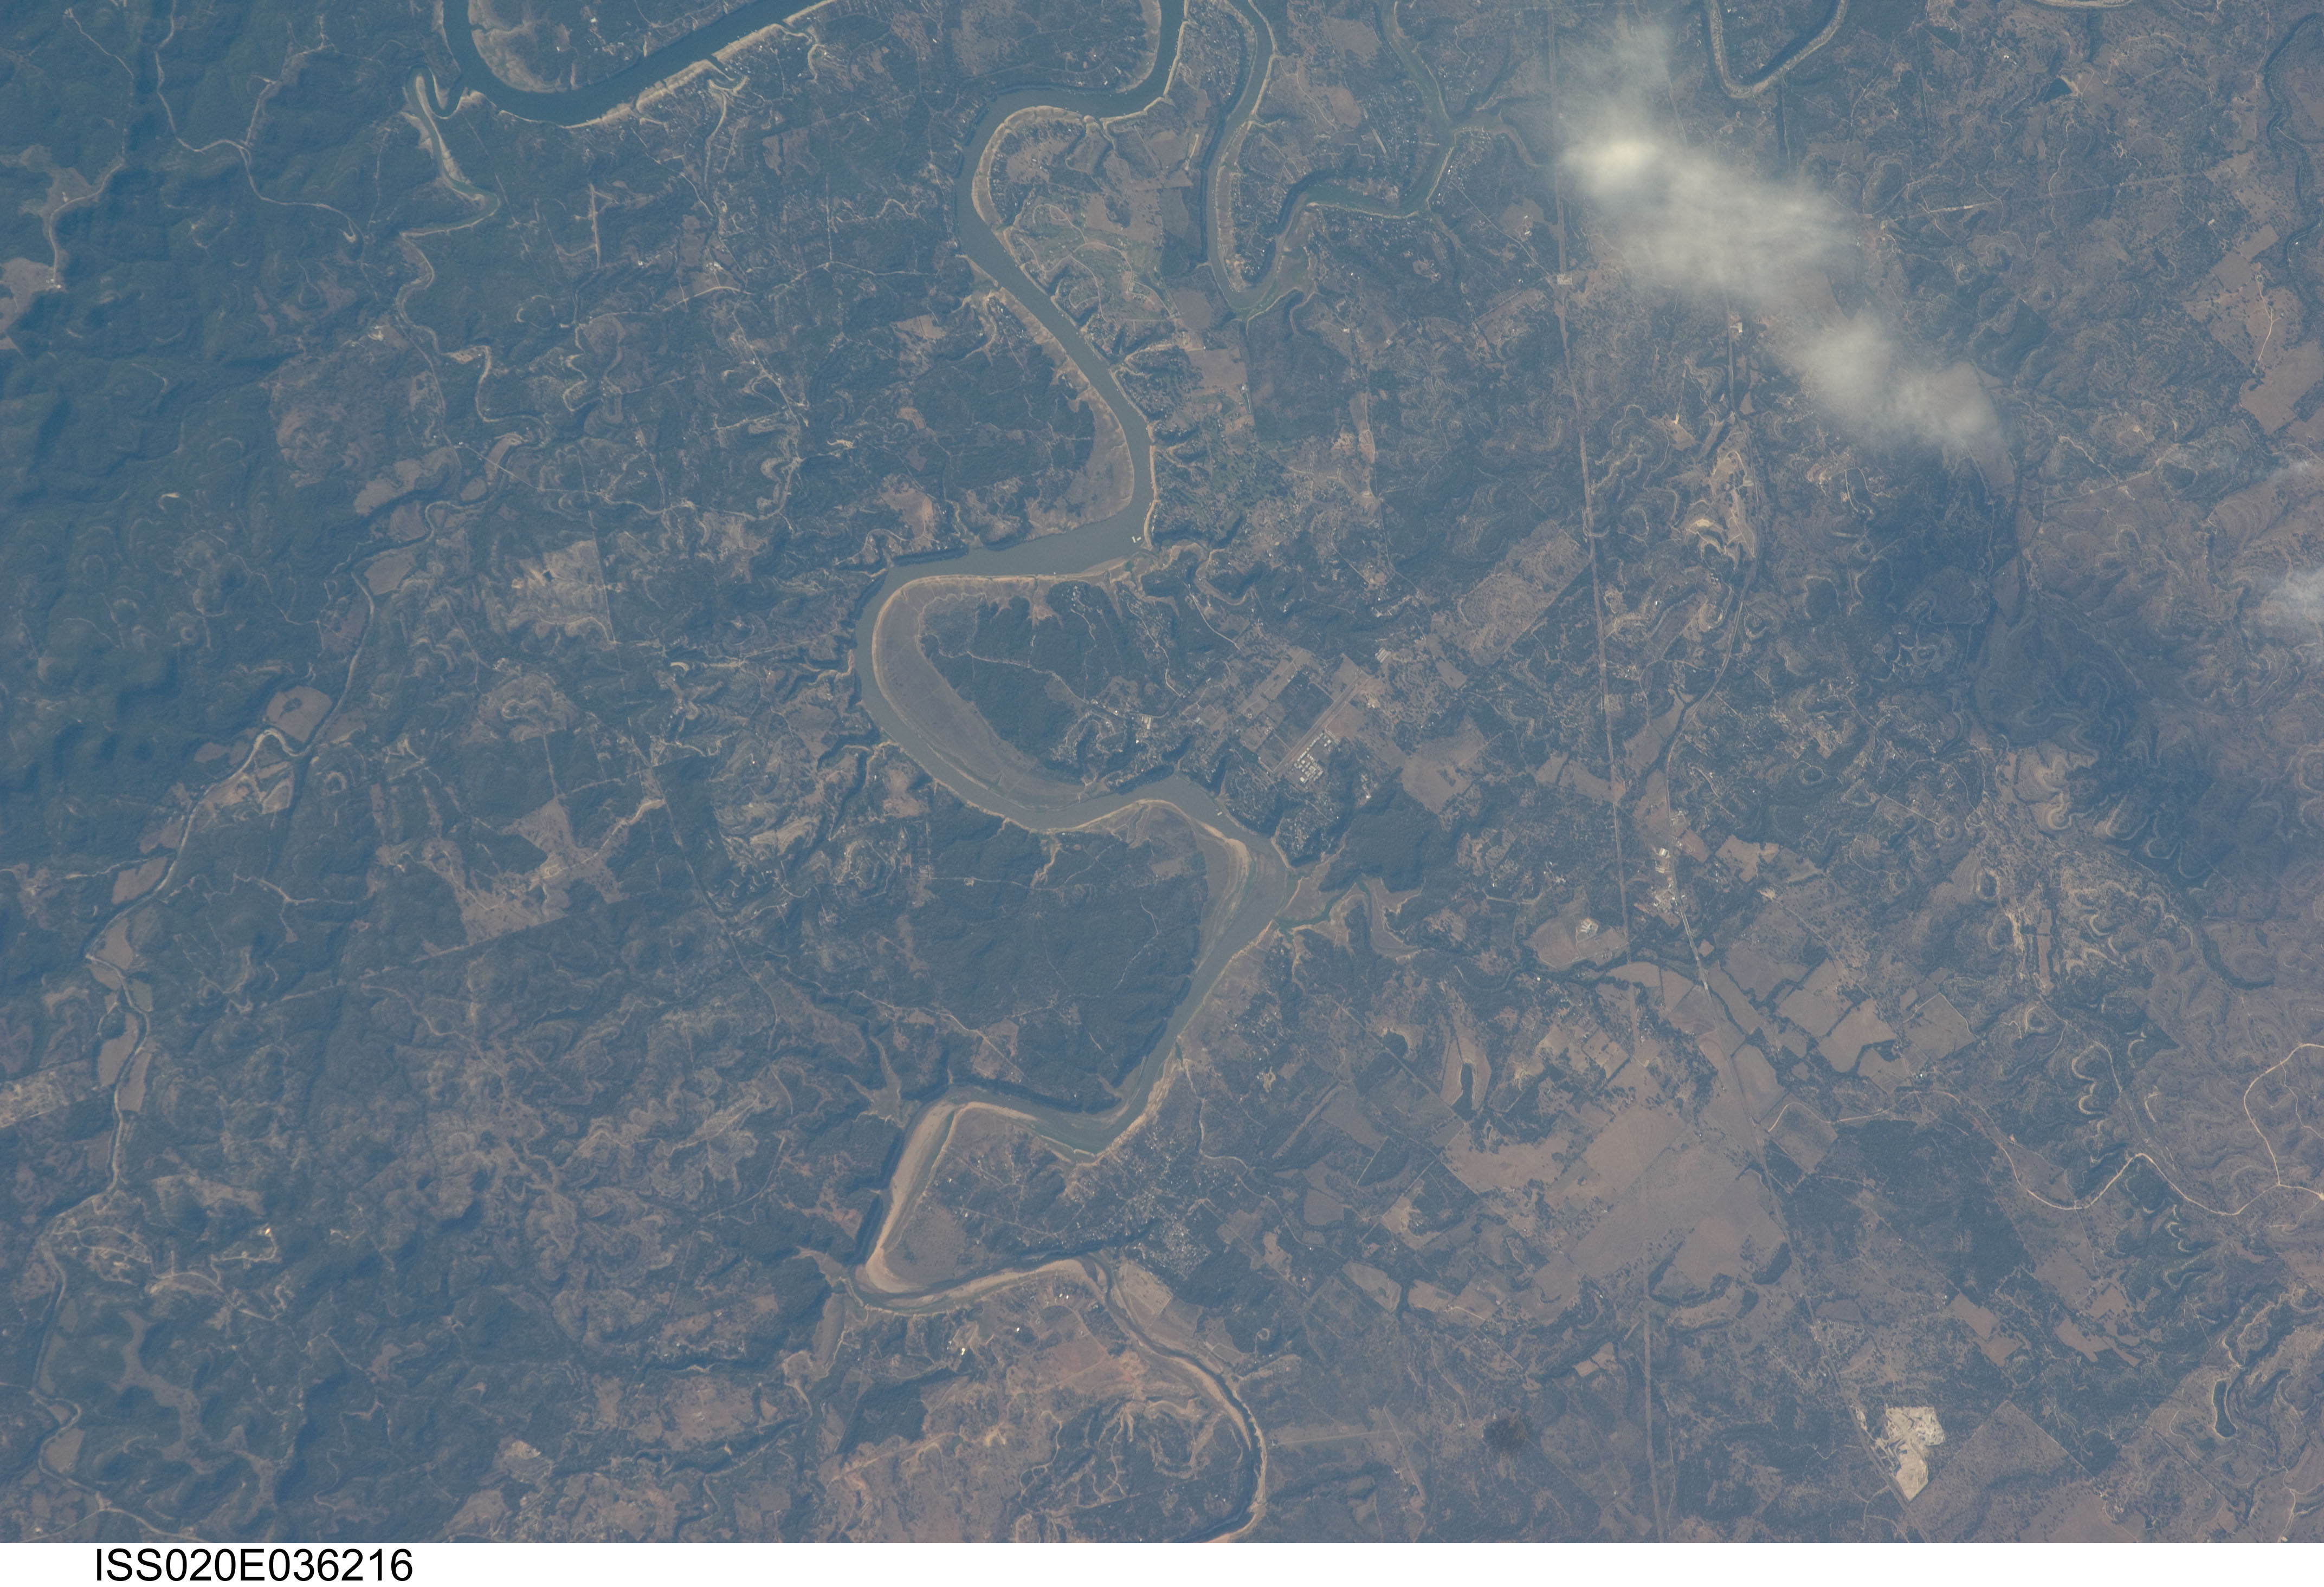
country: USA-TEXAS
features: COLORADO R., SPICEWOOD, HILLS
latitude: 30.5
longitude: -98.1
